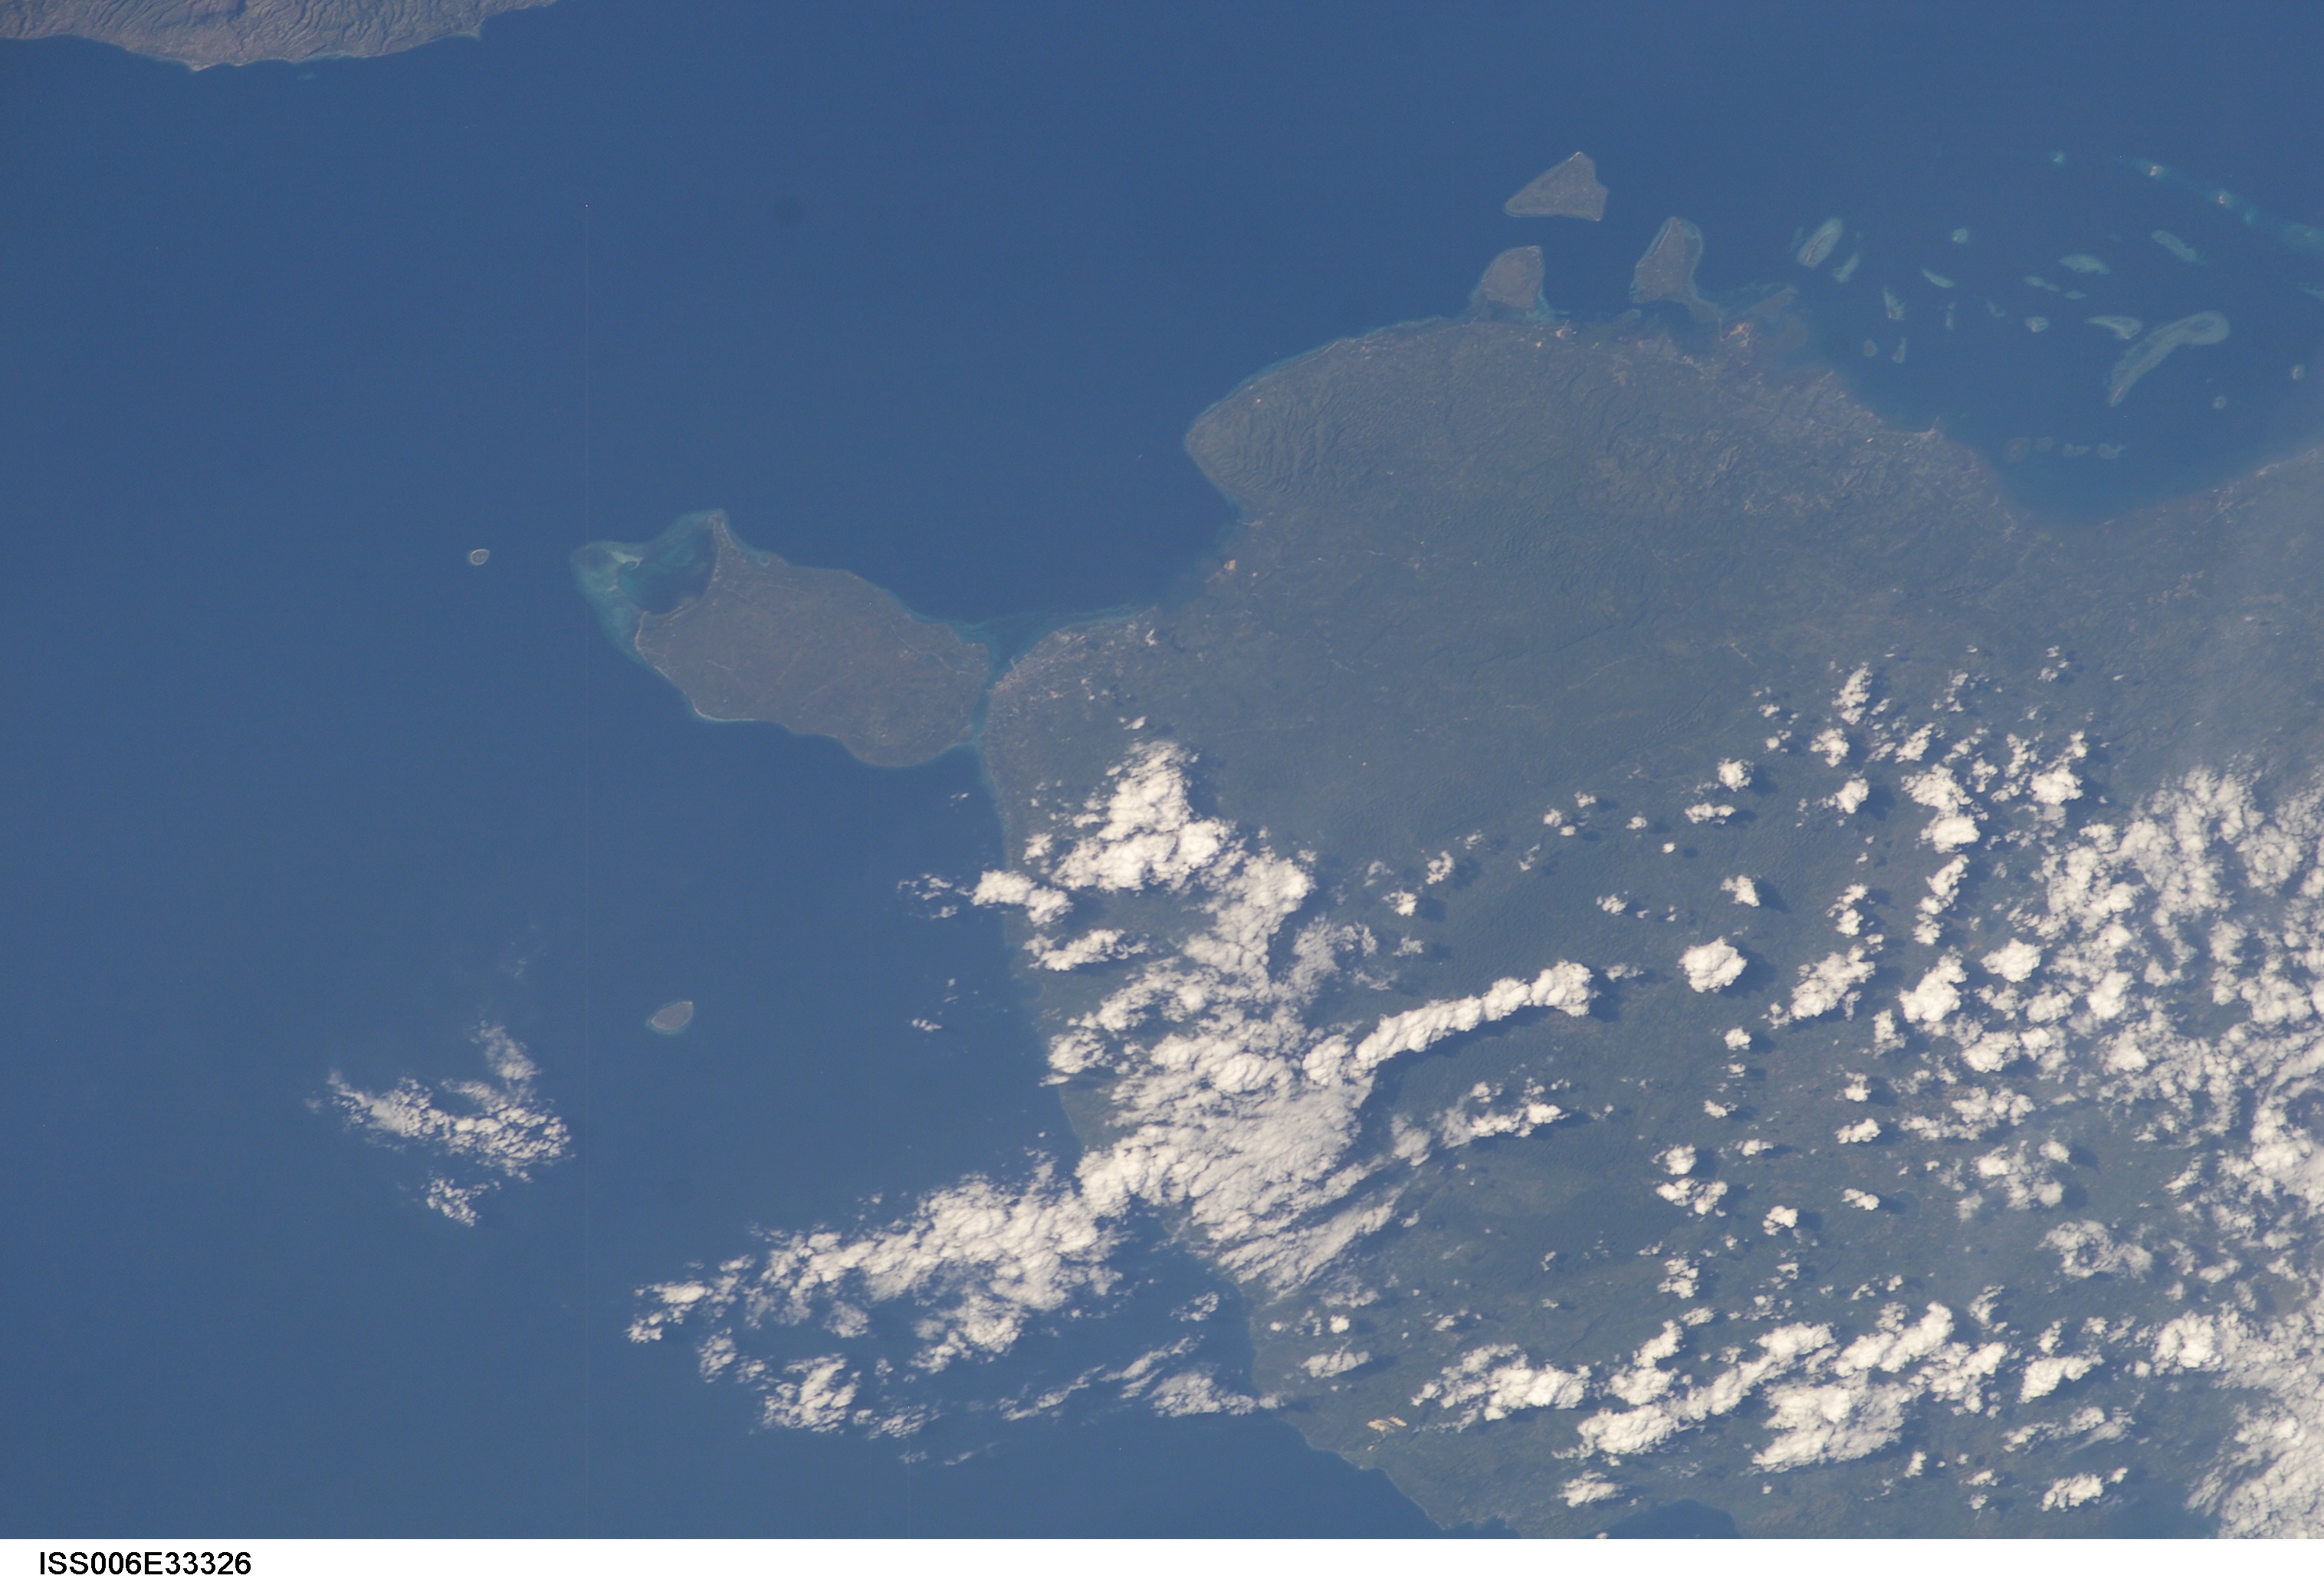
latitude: 9.5
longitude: 124.0
